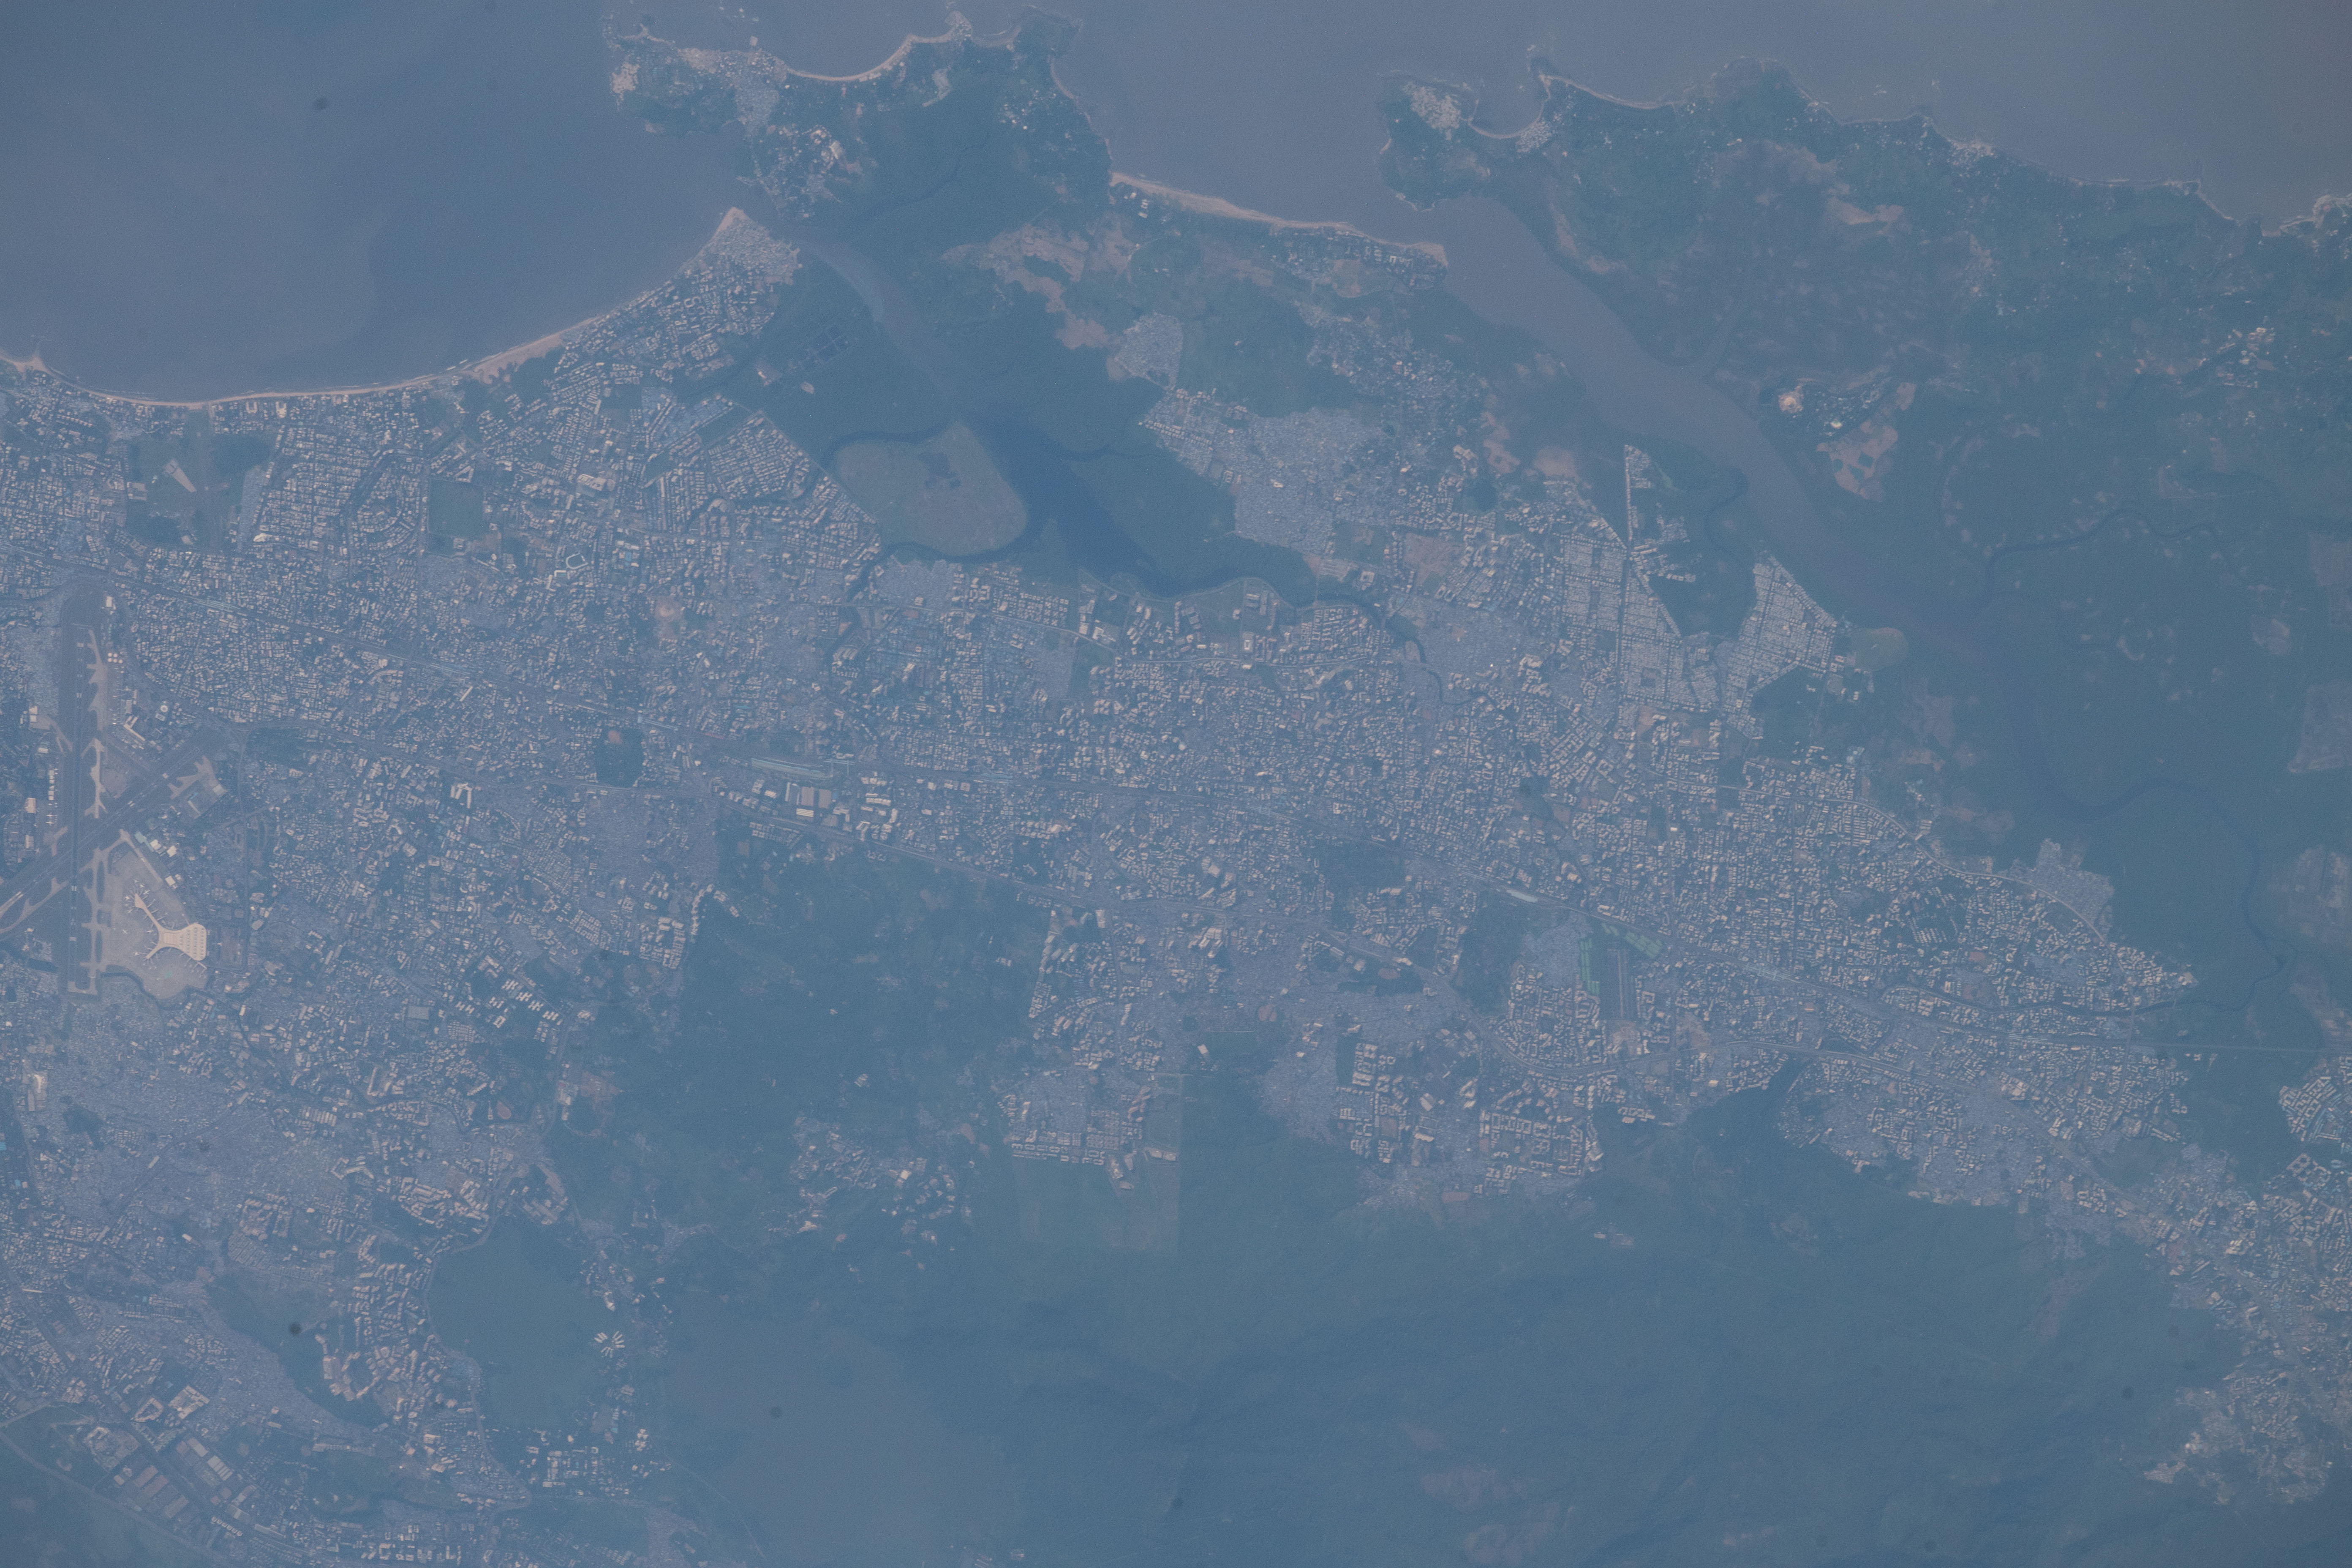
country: INDIA
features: MINDSCAPE, GOREGAON WEST, MATANPUR TOWN, LOWER GOVIND TOWN
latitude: 19.2
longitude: 72.8
